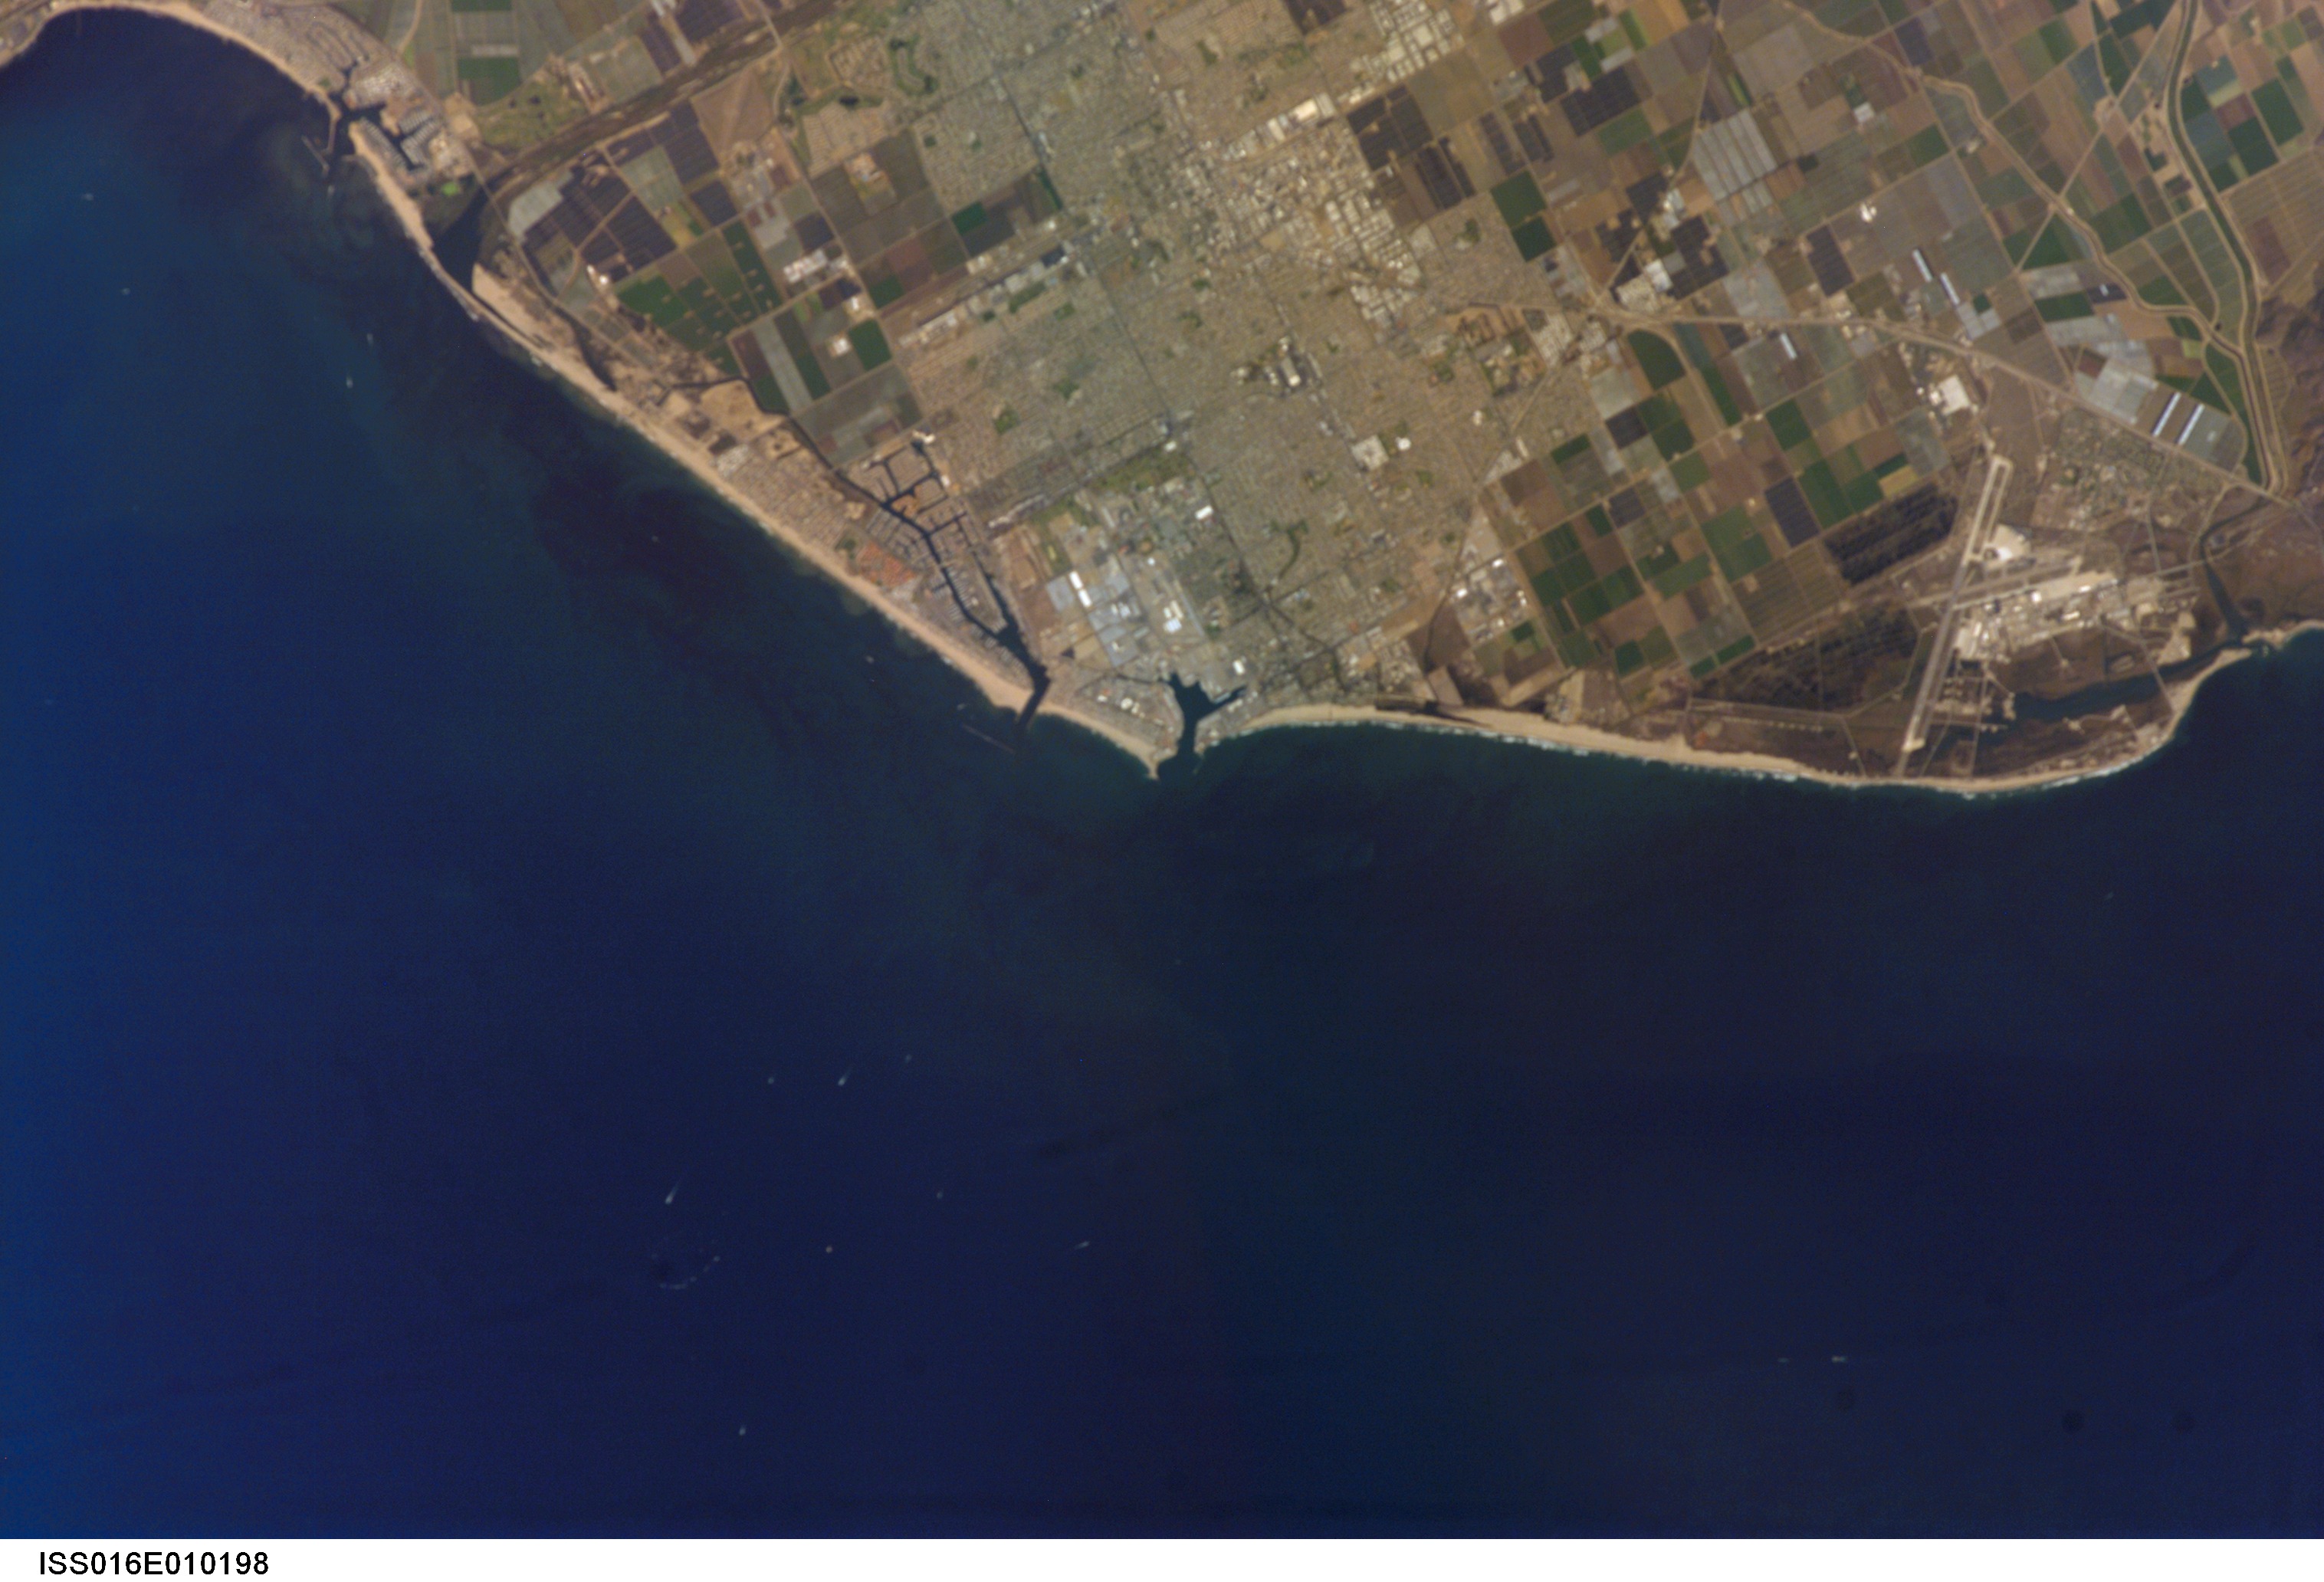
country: USA-CALIFORNIA
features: OXNARD AIRPORT,NAVAL BASE VENTURA COUNTY,OXNARD
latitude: 34.1
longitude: -119.2
